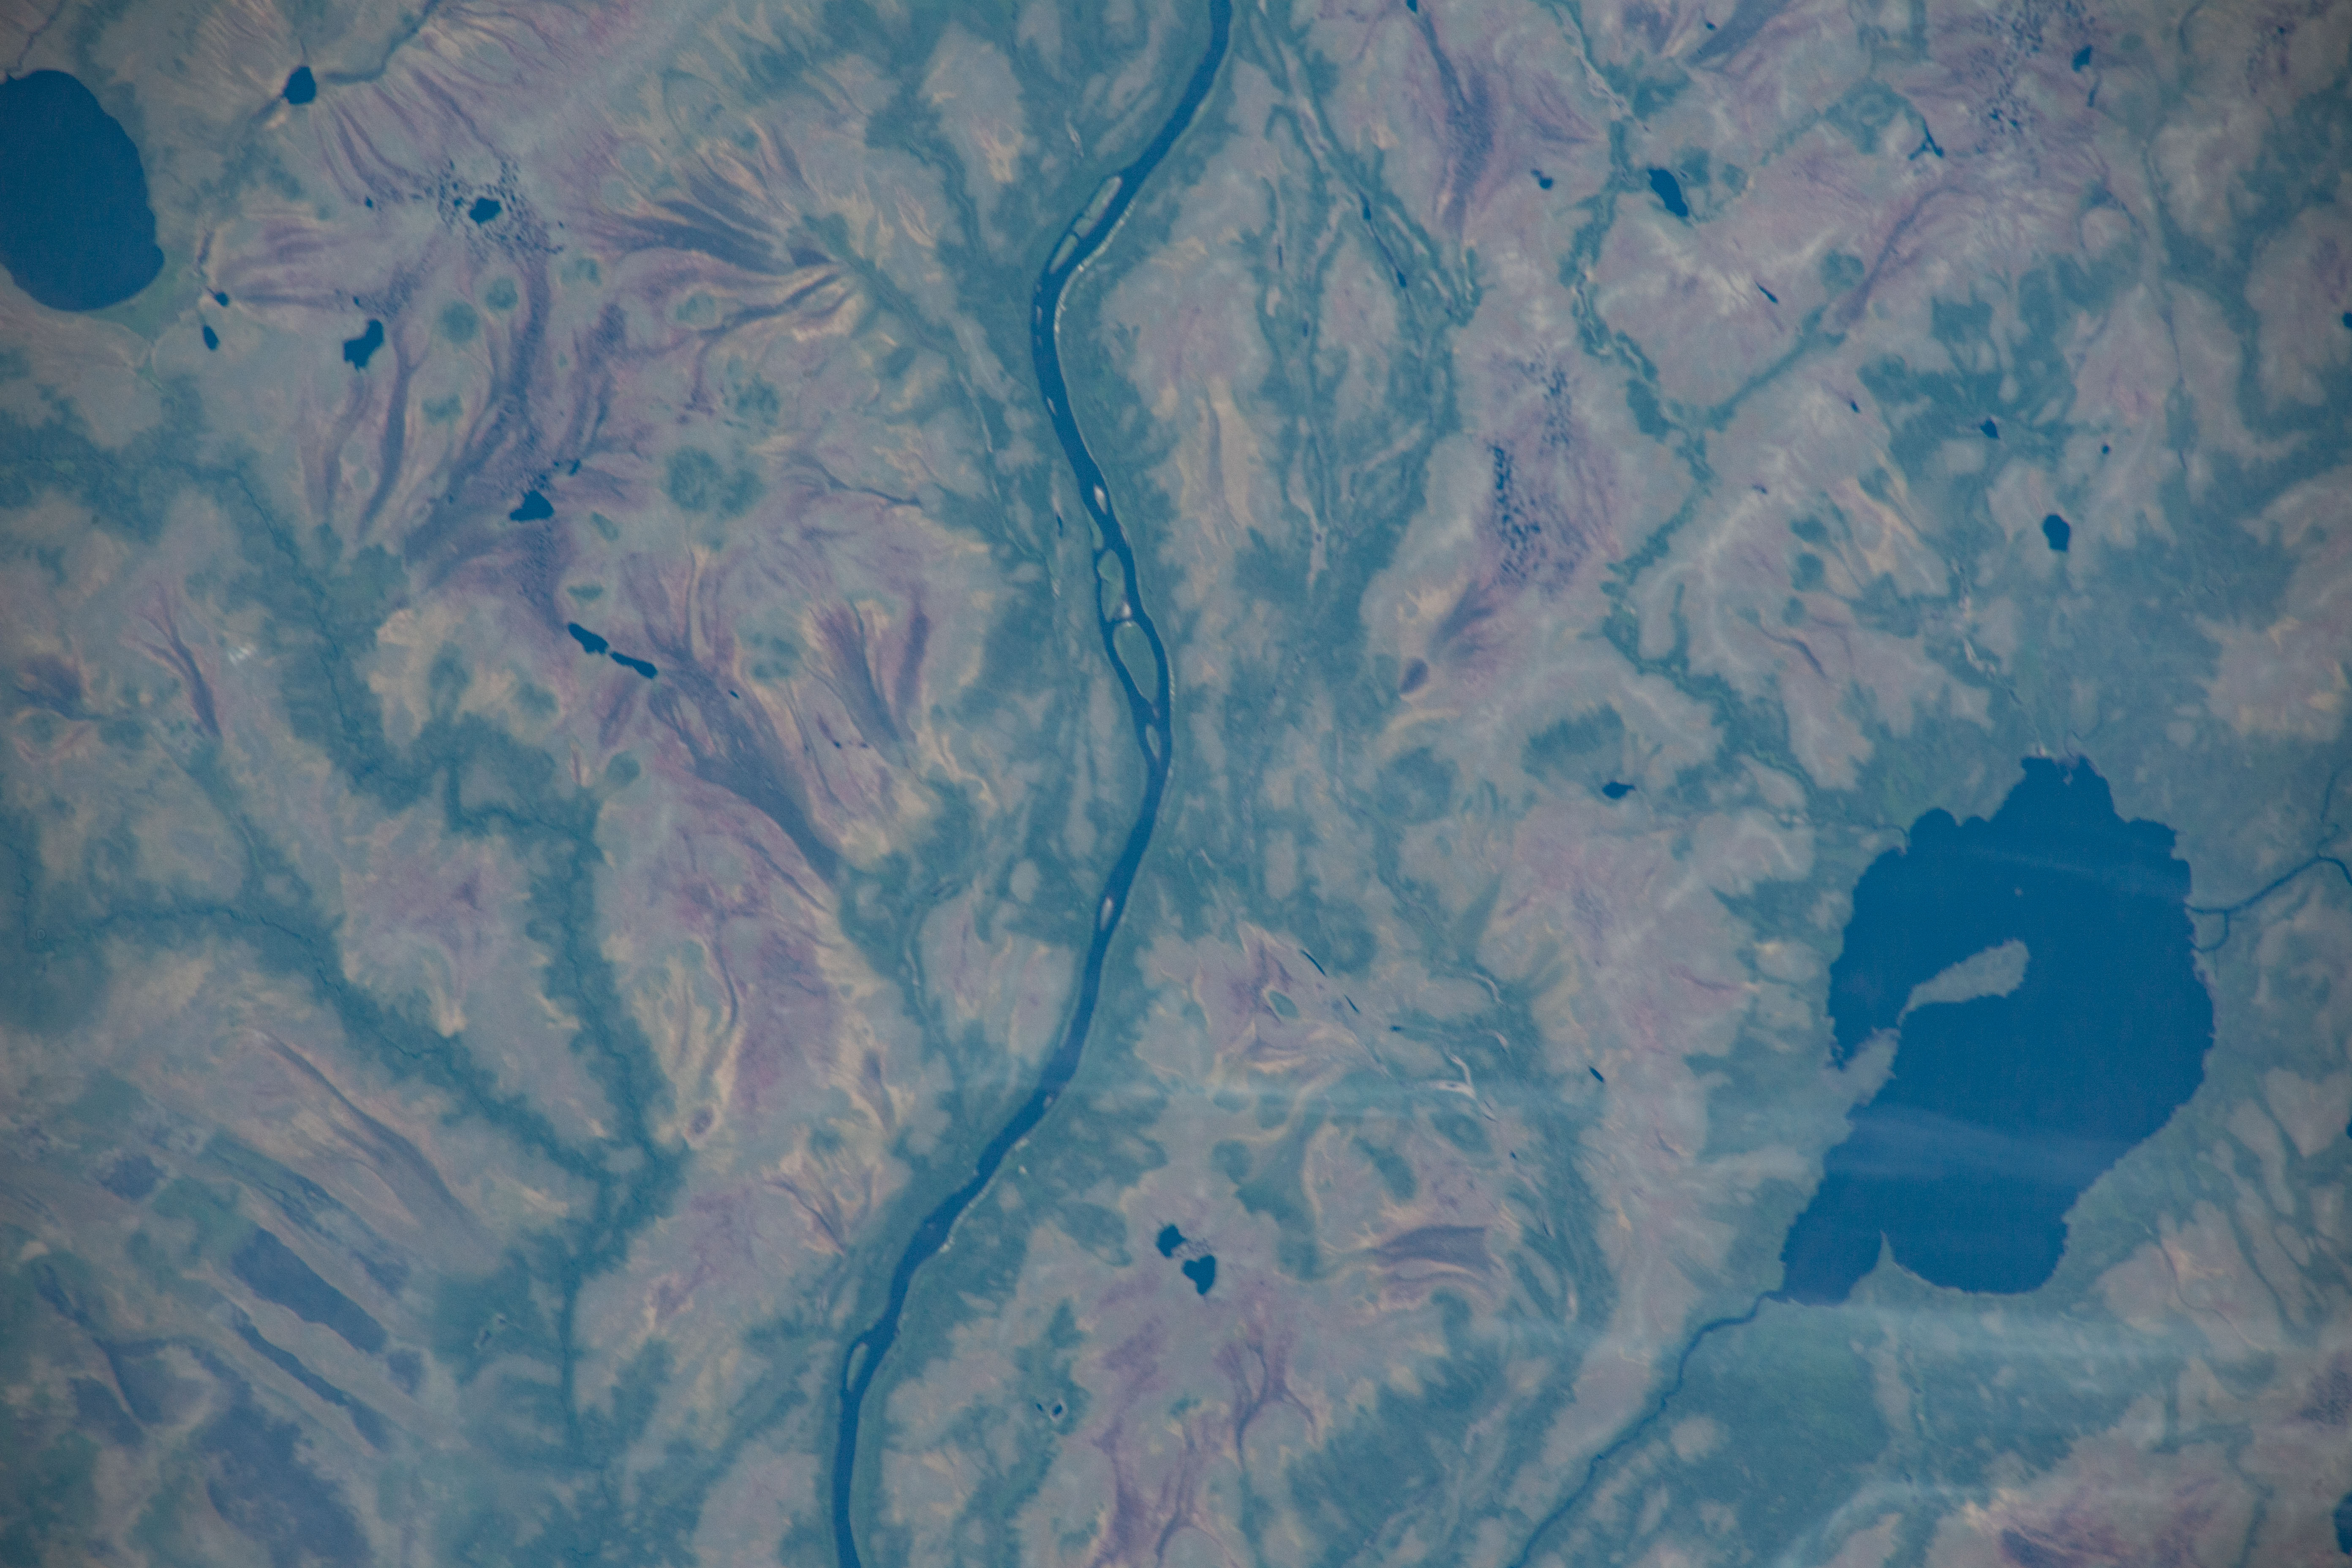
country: CANADA-O
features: ALBANY RIVER,ONTARIO,CANADA,MUSWABIK LAKE
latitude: 51.5
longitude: -85.2
